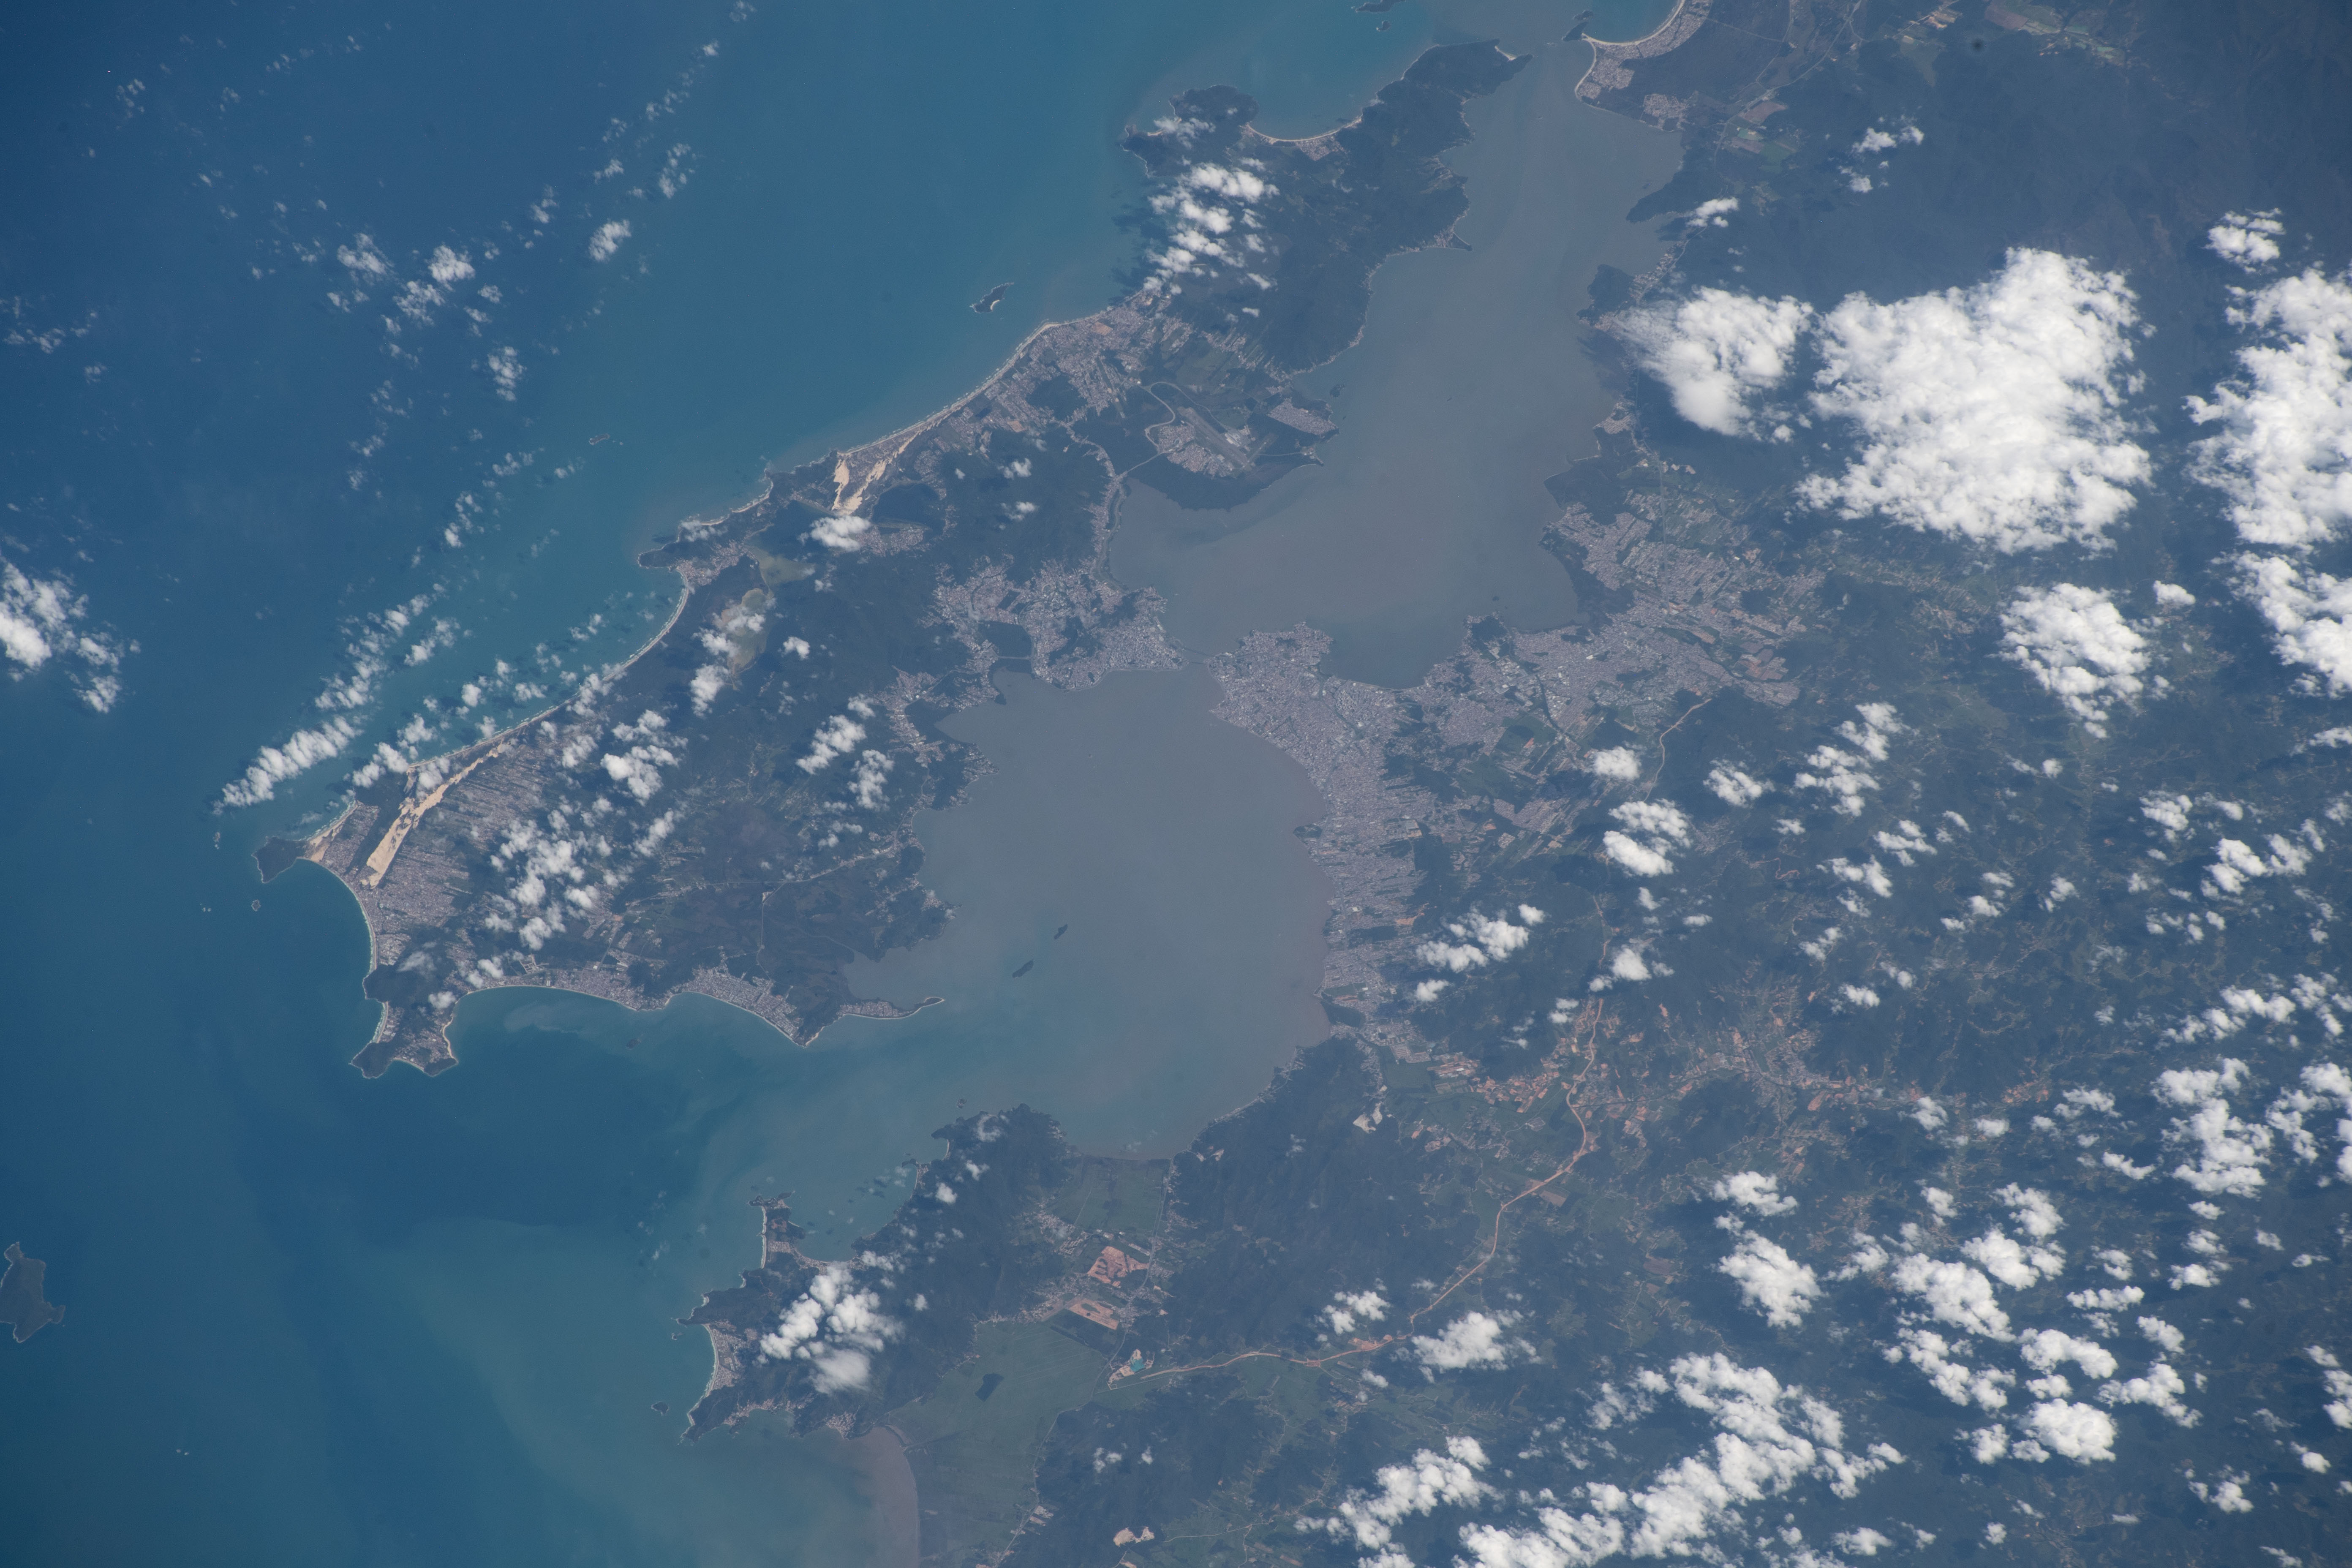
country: BRAZIL
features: FLORIANOPOLIS
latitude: -27.6
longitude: -48.6
